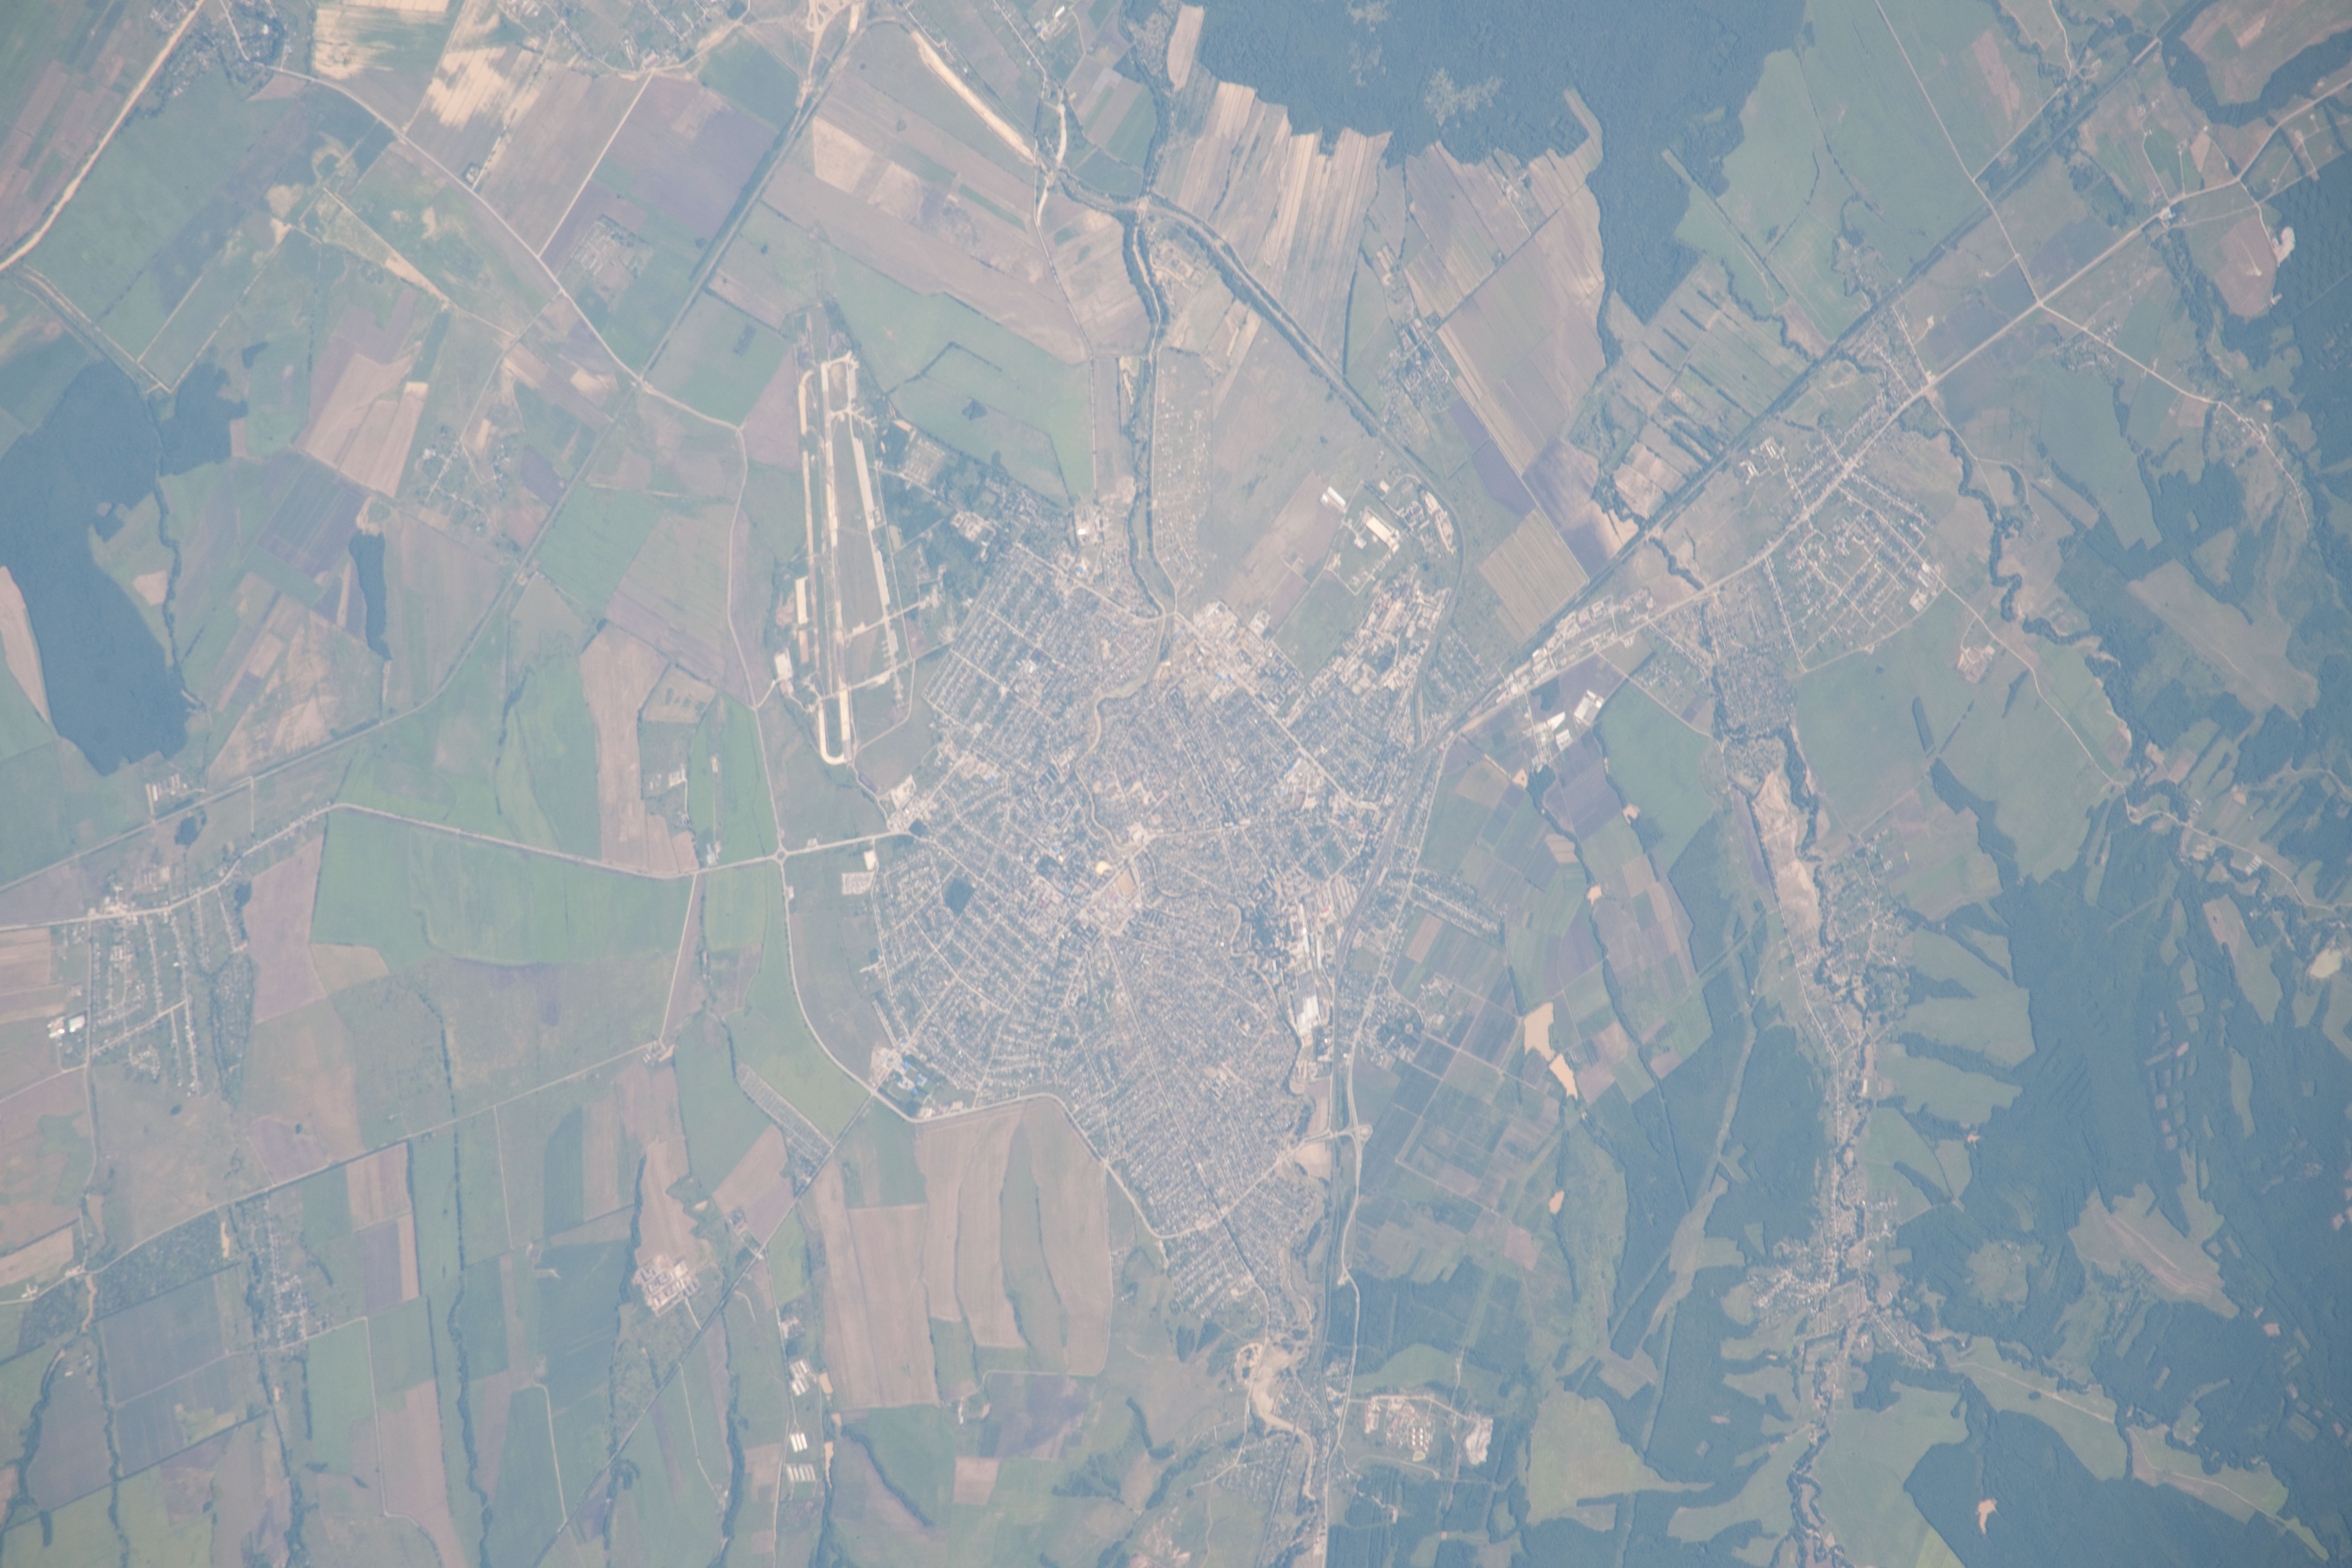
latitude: 44.9
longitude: 37.9
